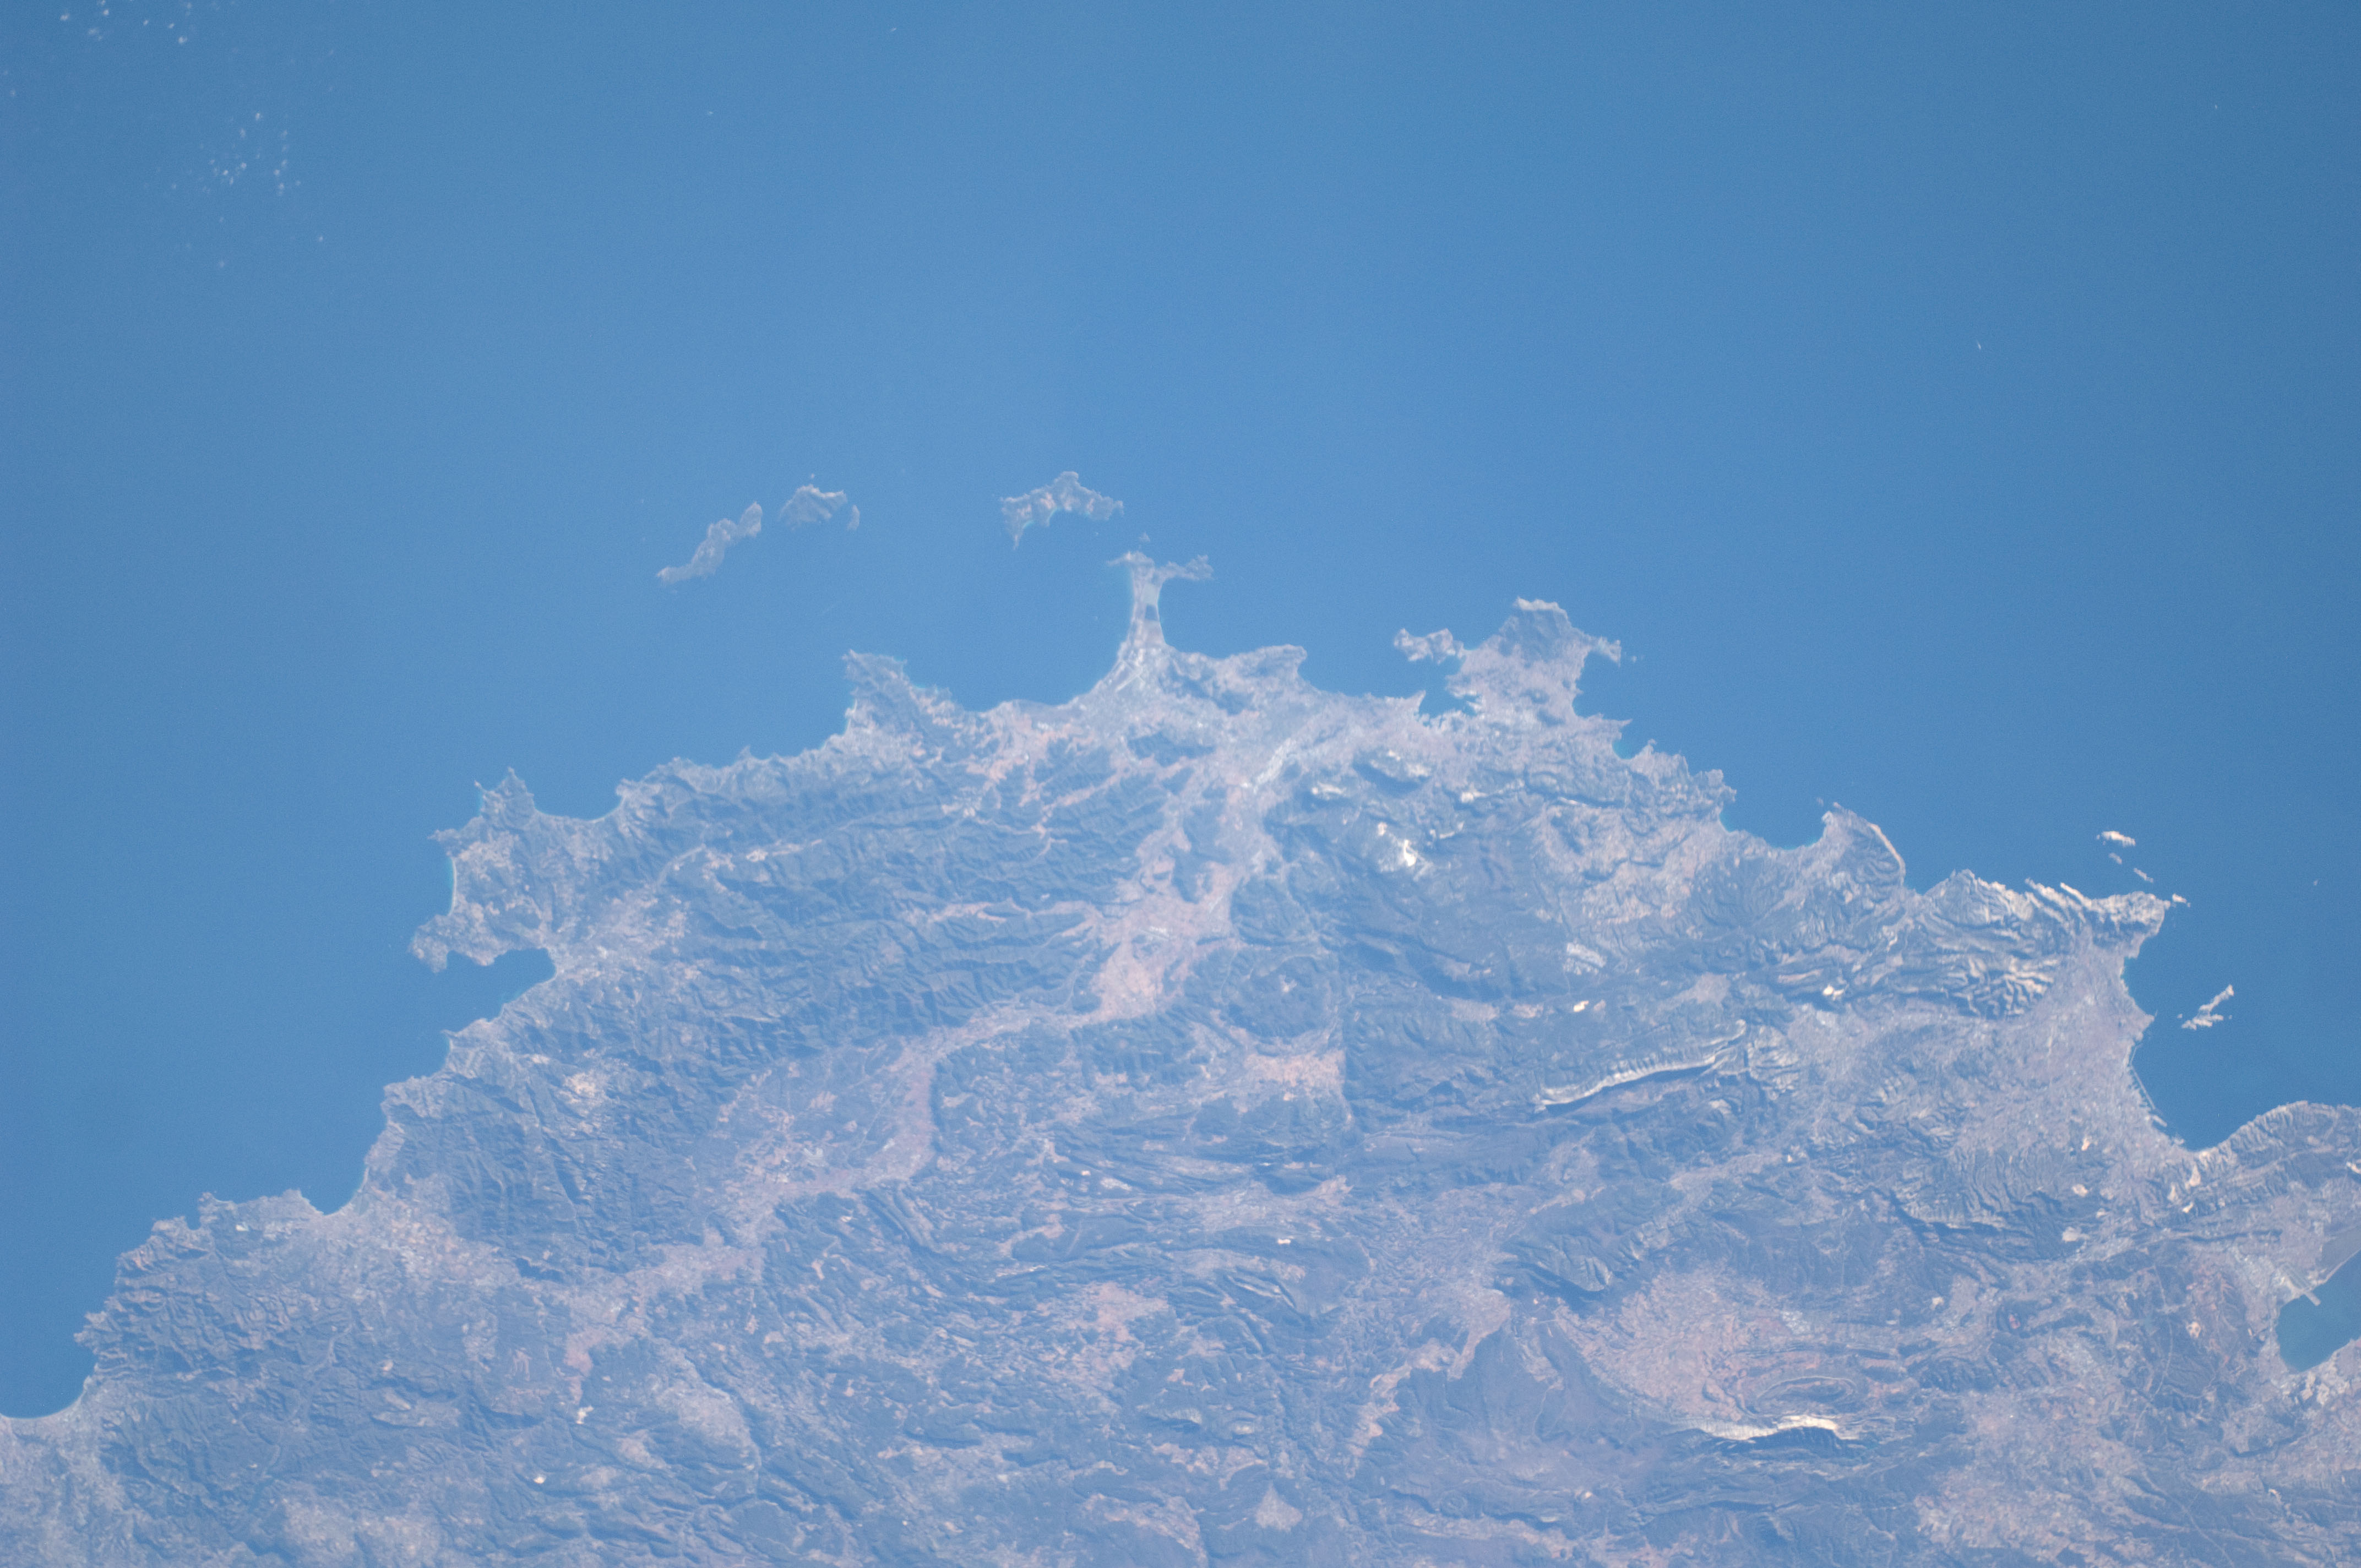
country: FRANCE
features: TOULON AREA, MARSEILLE, COASTLINE
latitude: 43.0
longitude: 6.0
